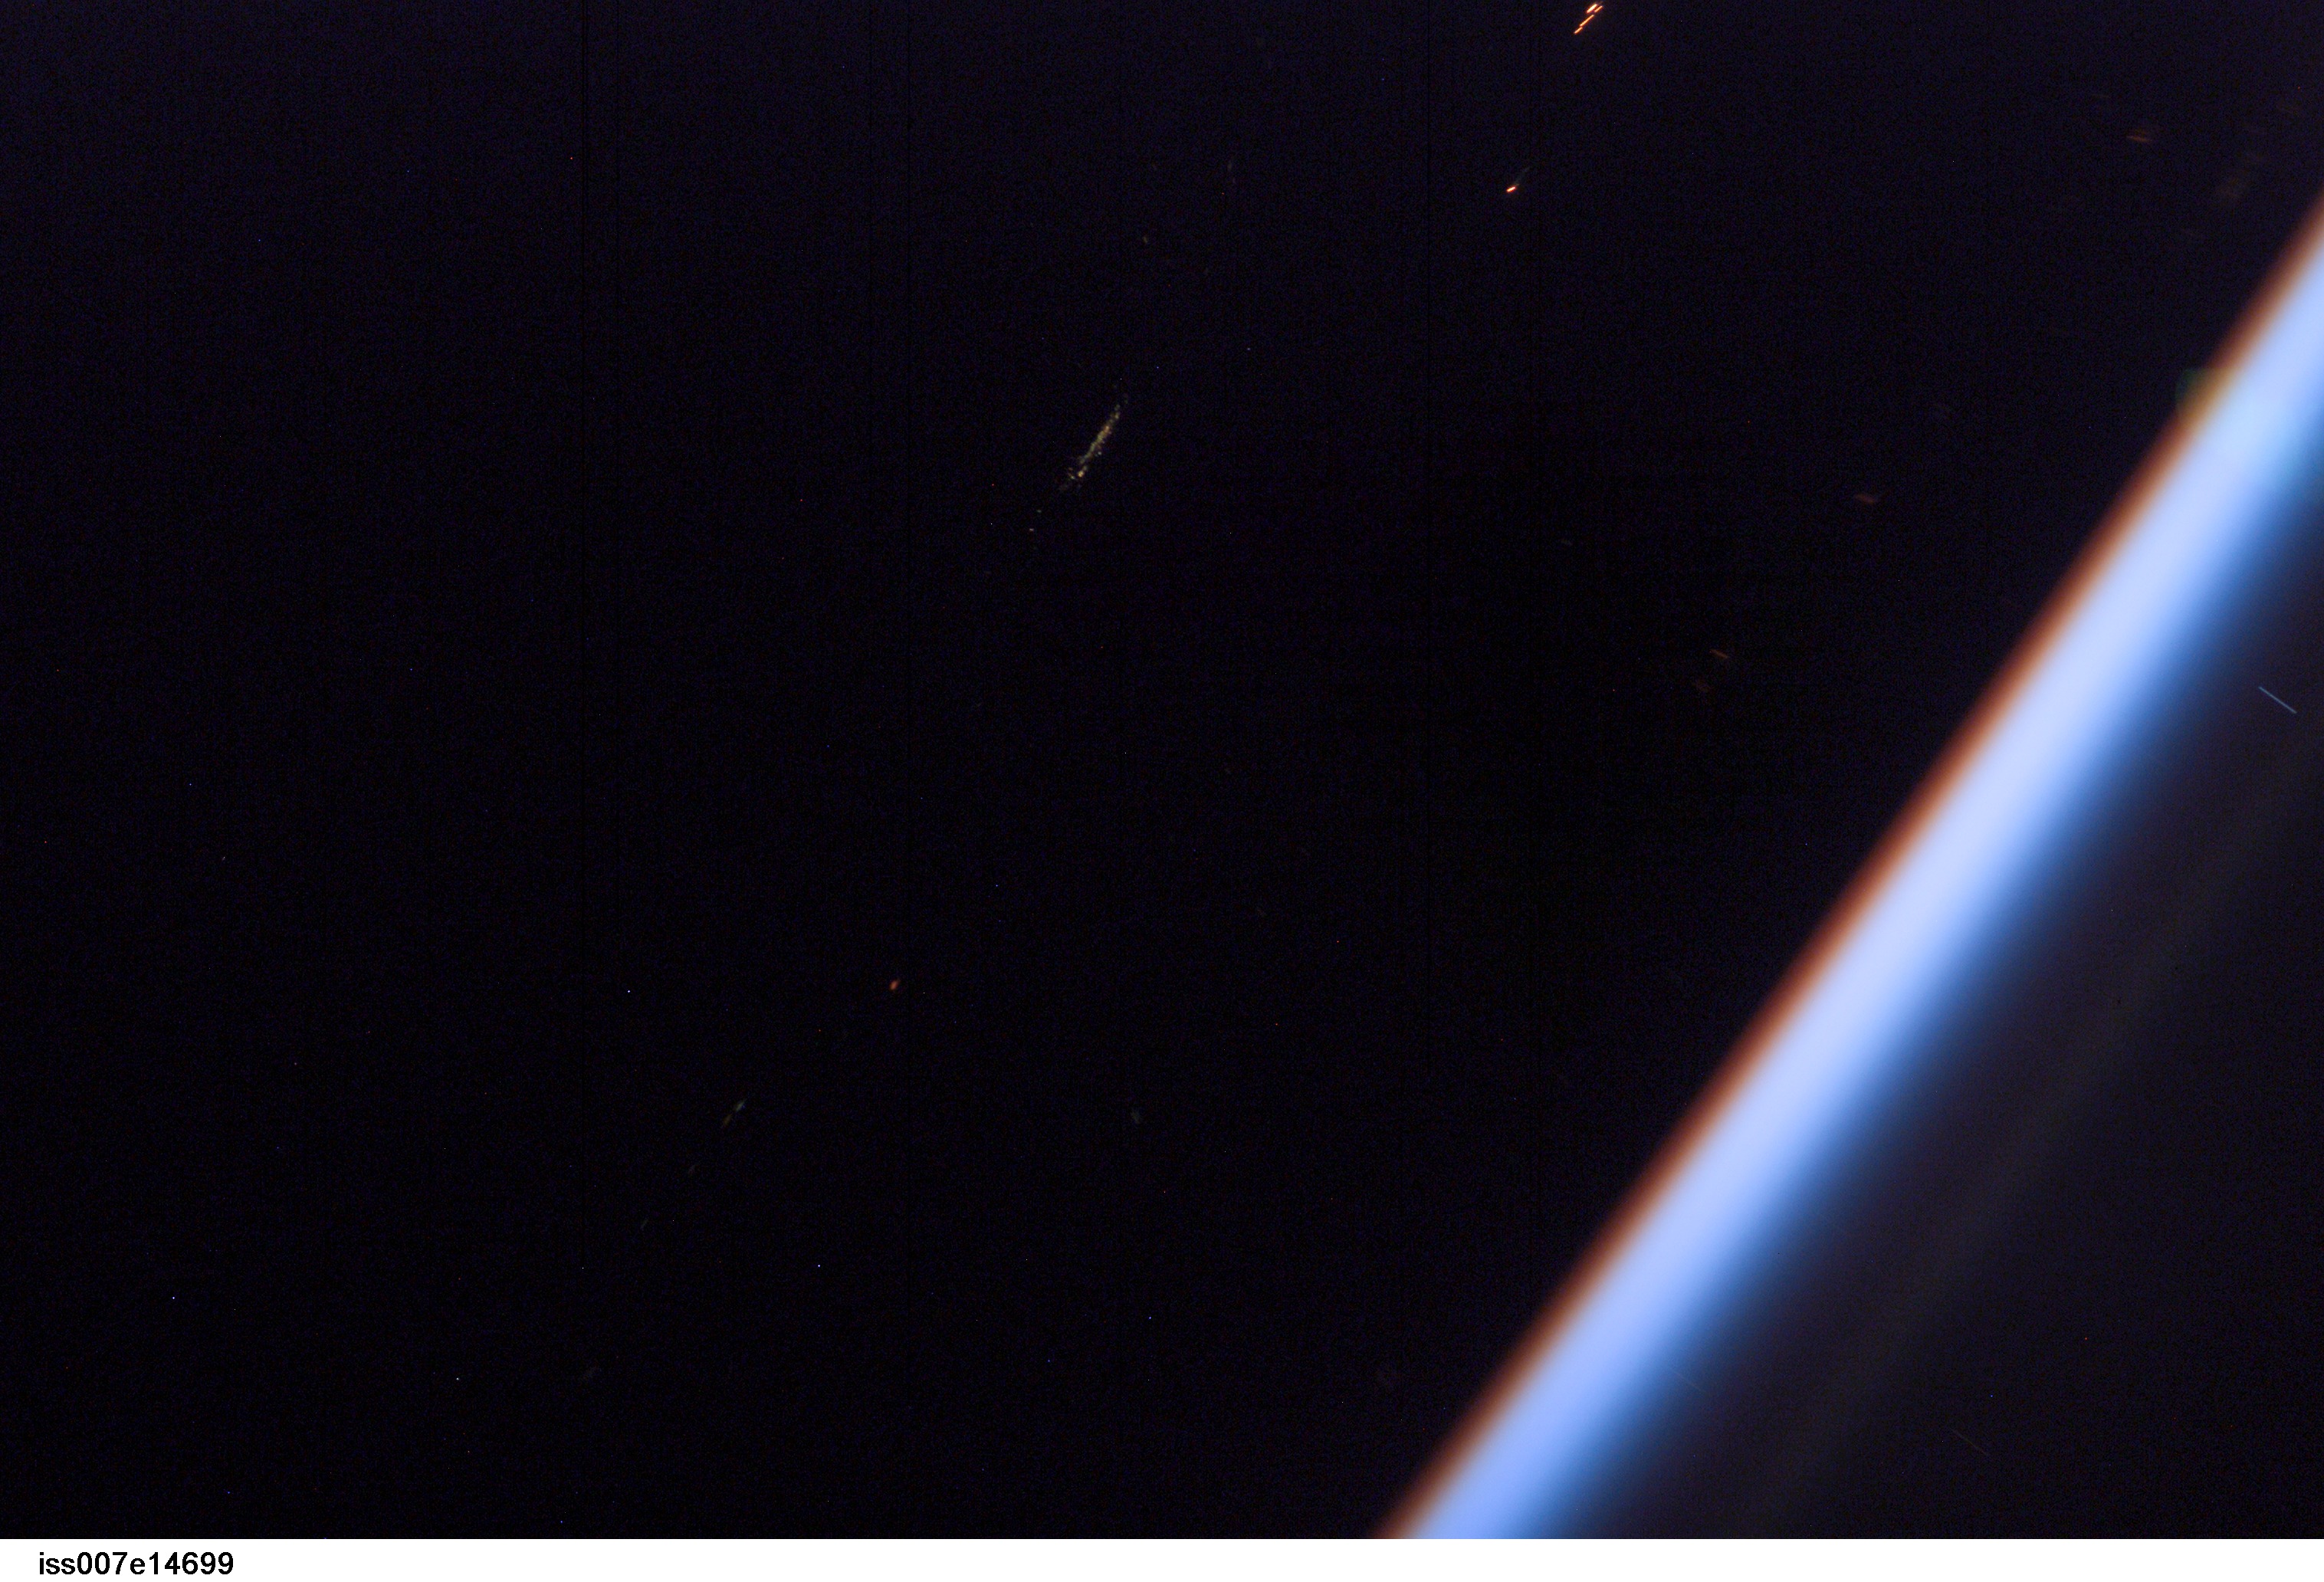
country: ATMOSPHERIC LIMB
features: CITIES AT NIGHT, ATMOSPHERIC LIMB
